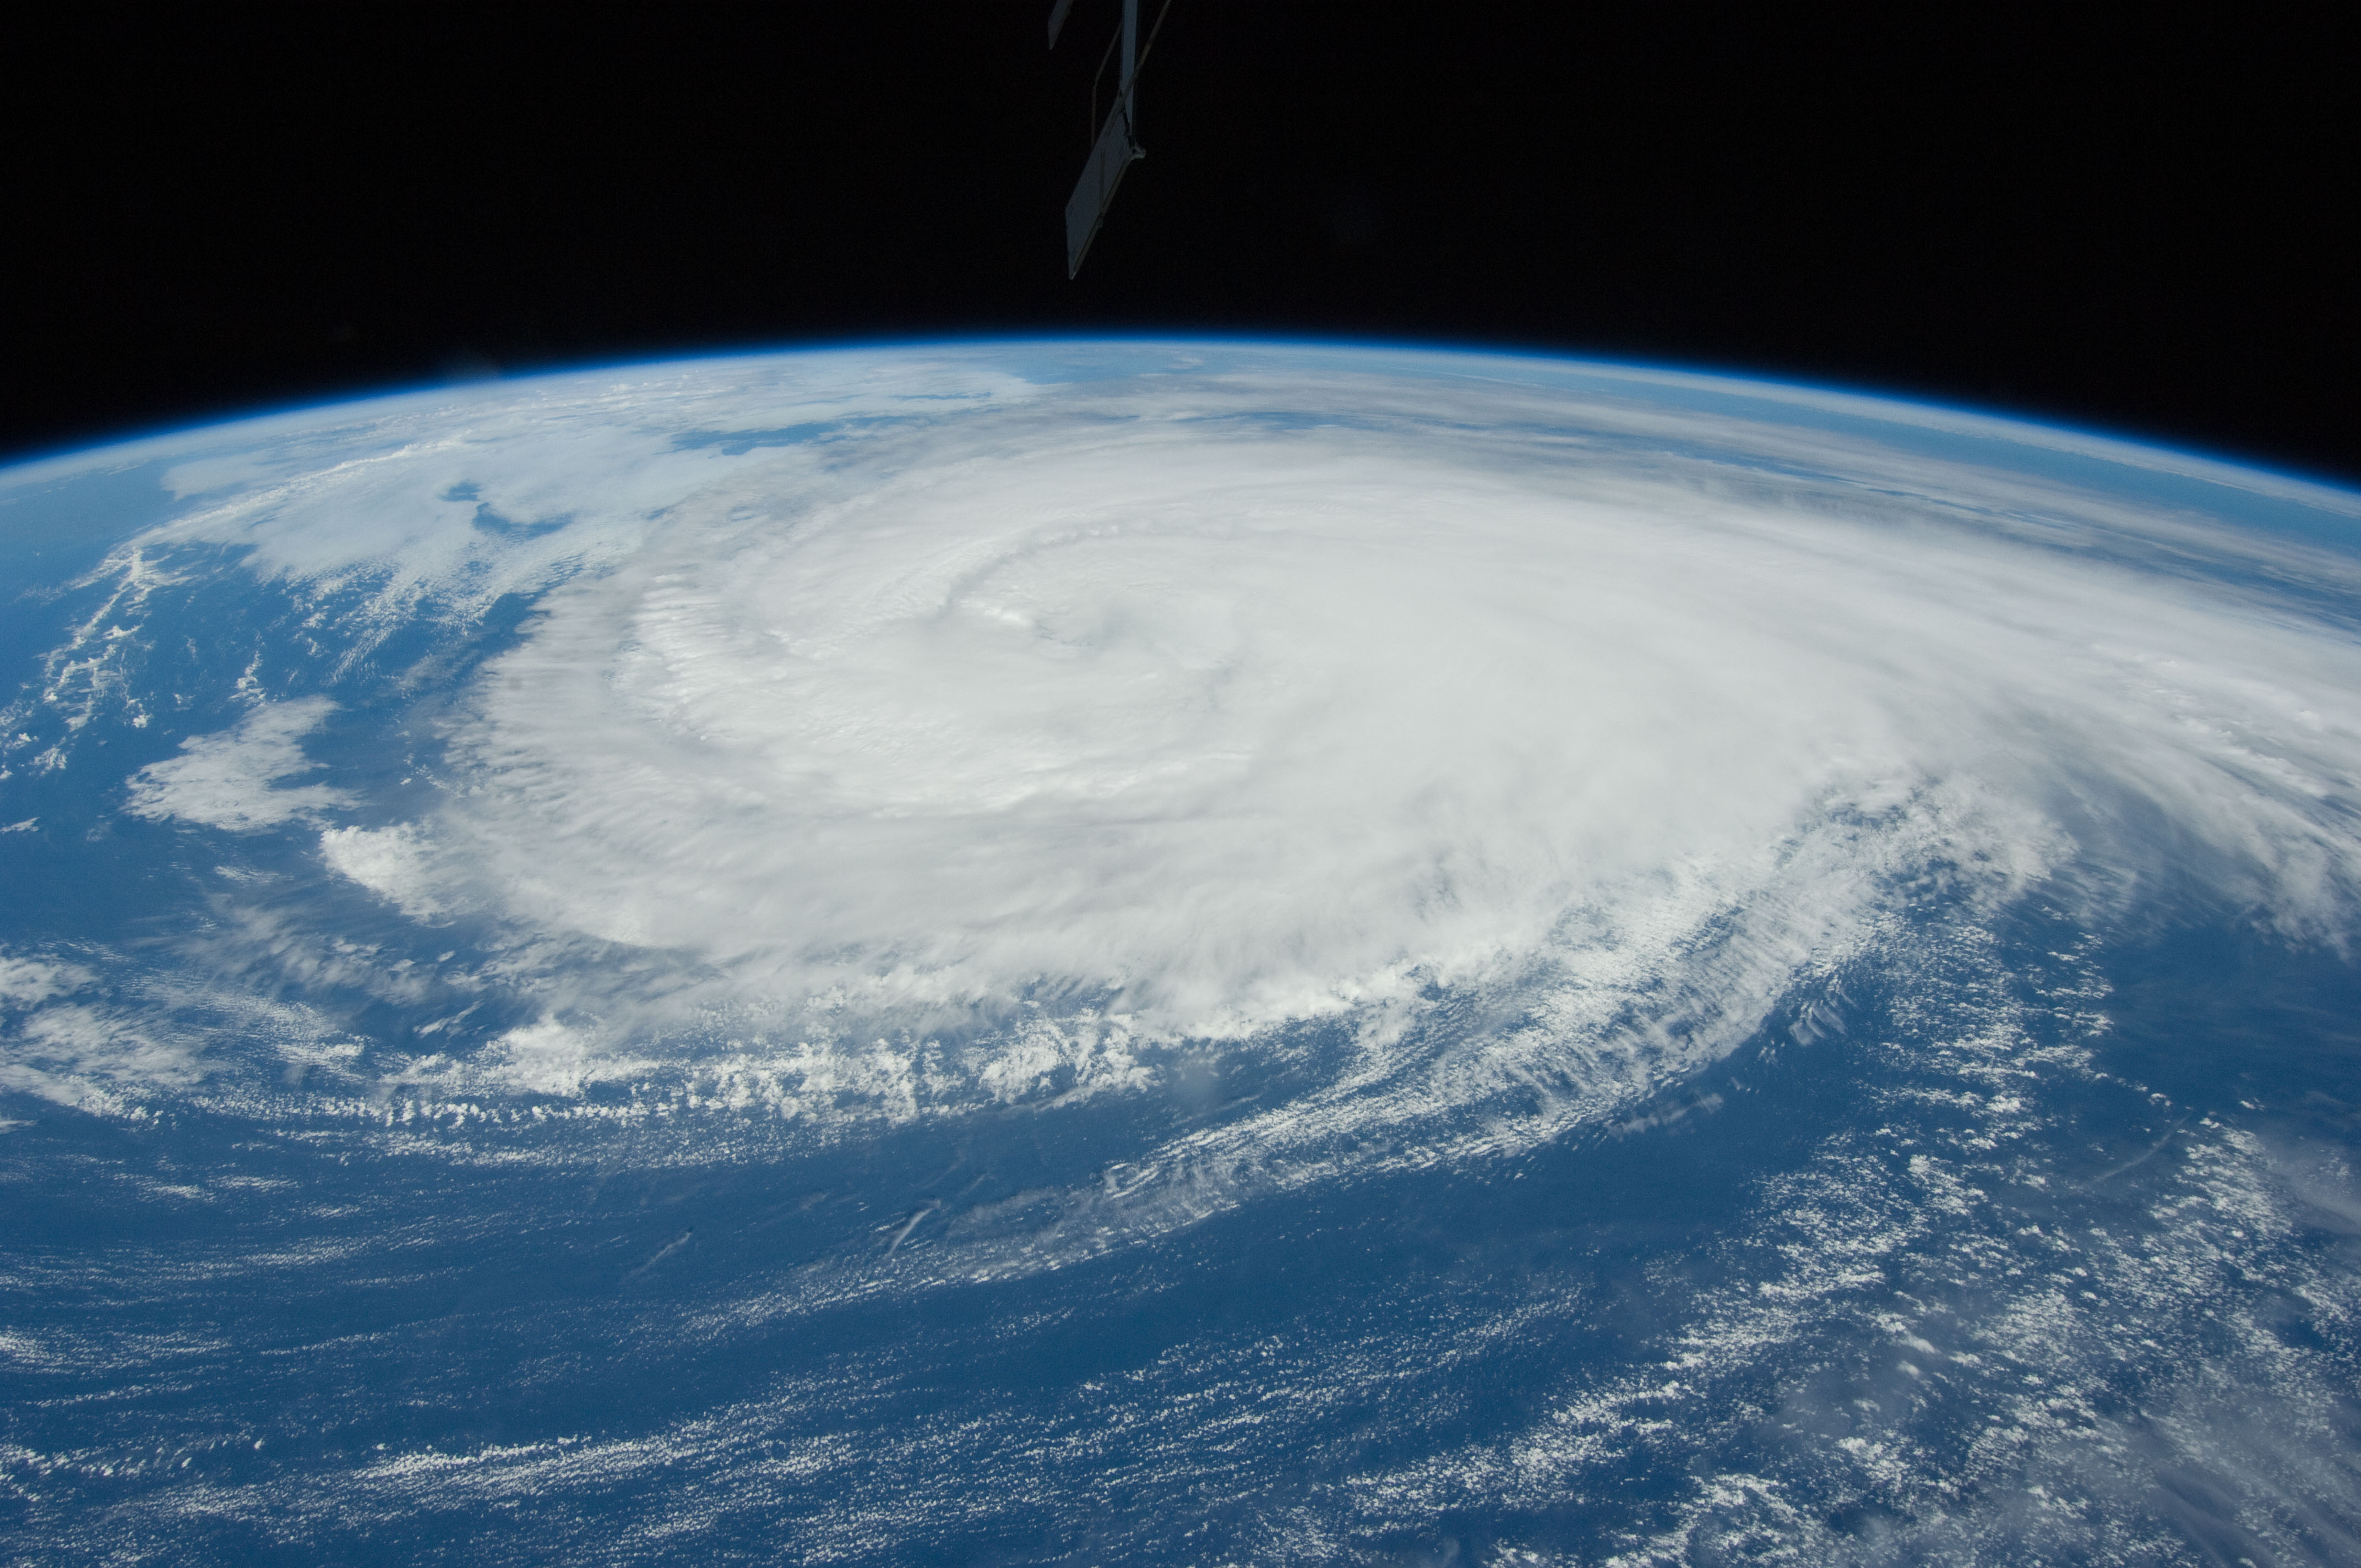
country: ATLANTIC OCEAN
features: PAN-HURRICANE KATIA, STORM BANDS, ISS
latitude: 39.5
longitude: -66.0
